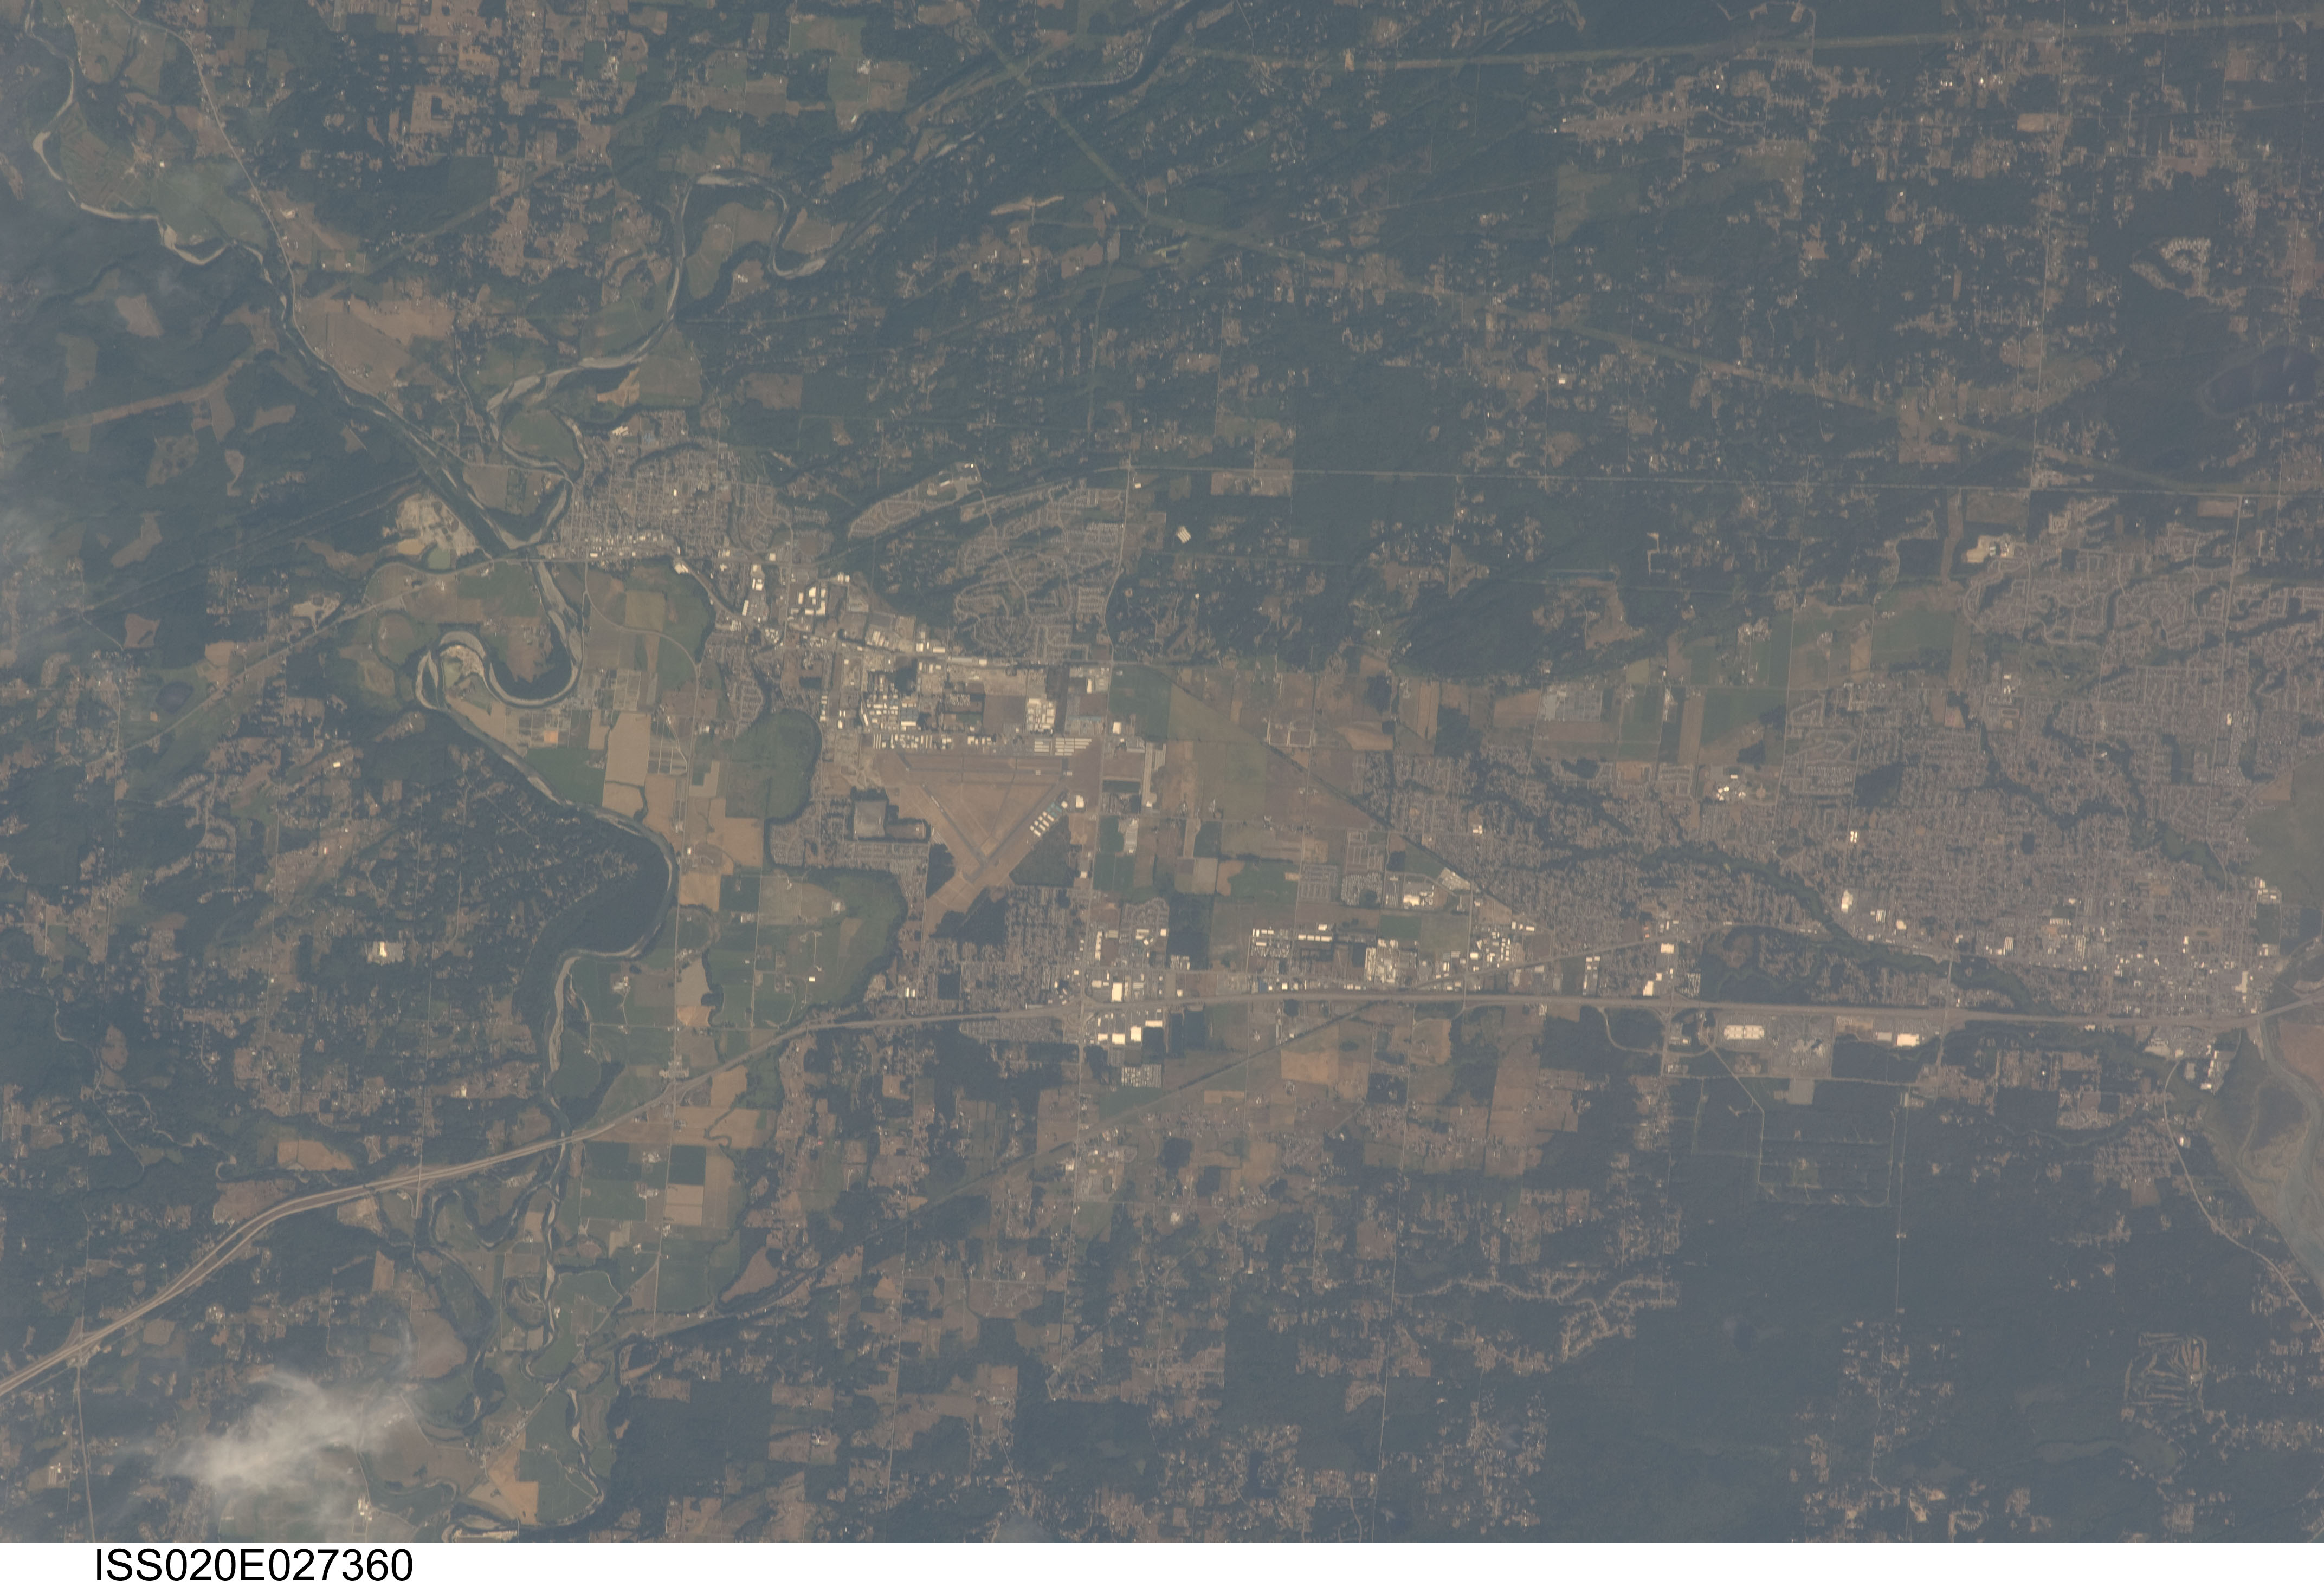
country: USA-WASHINGTON
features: ARLINGTON, AIRPORT, STILLAGUAMISH R., FOR., AGR.
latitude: 48.1
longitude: -122.2
